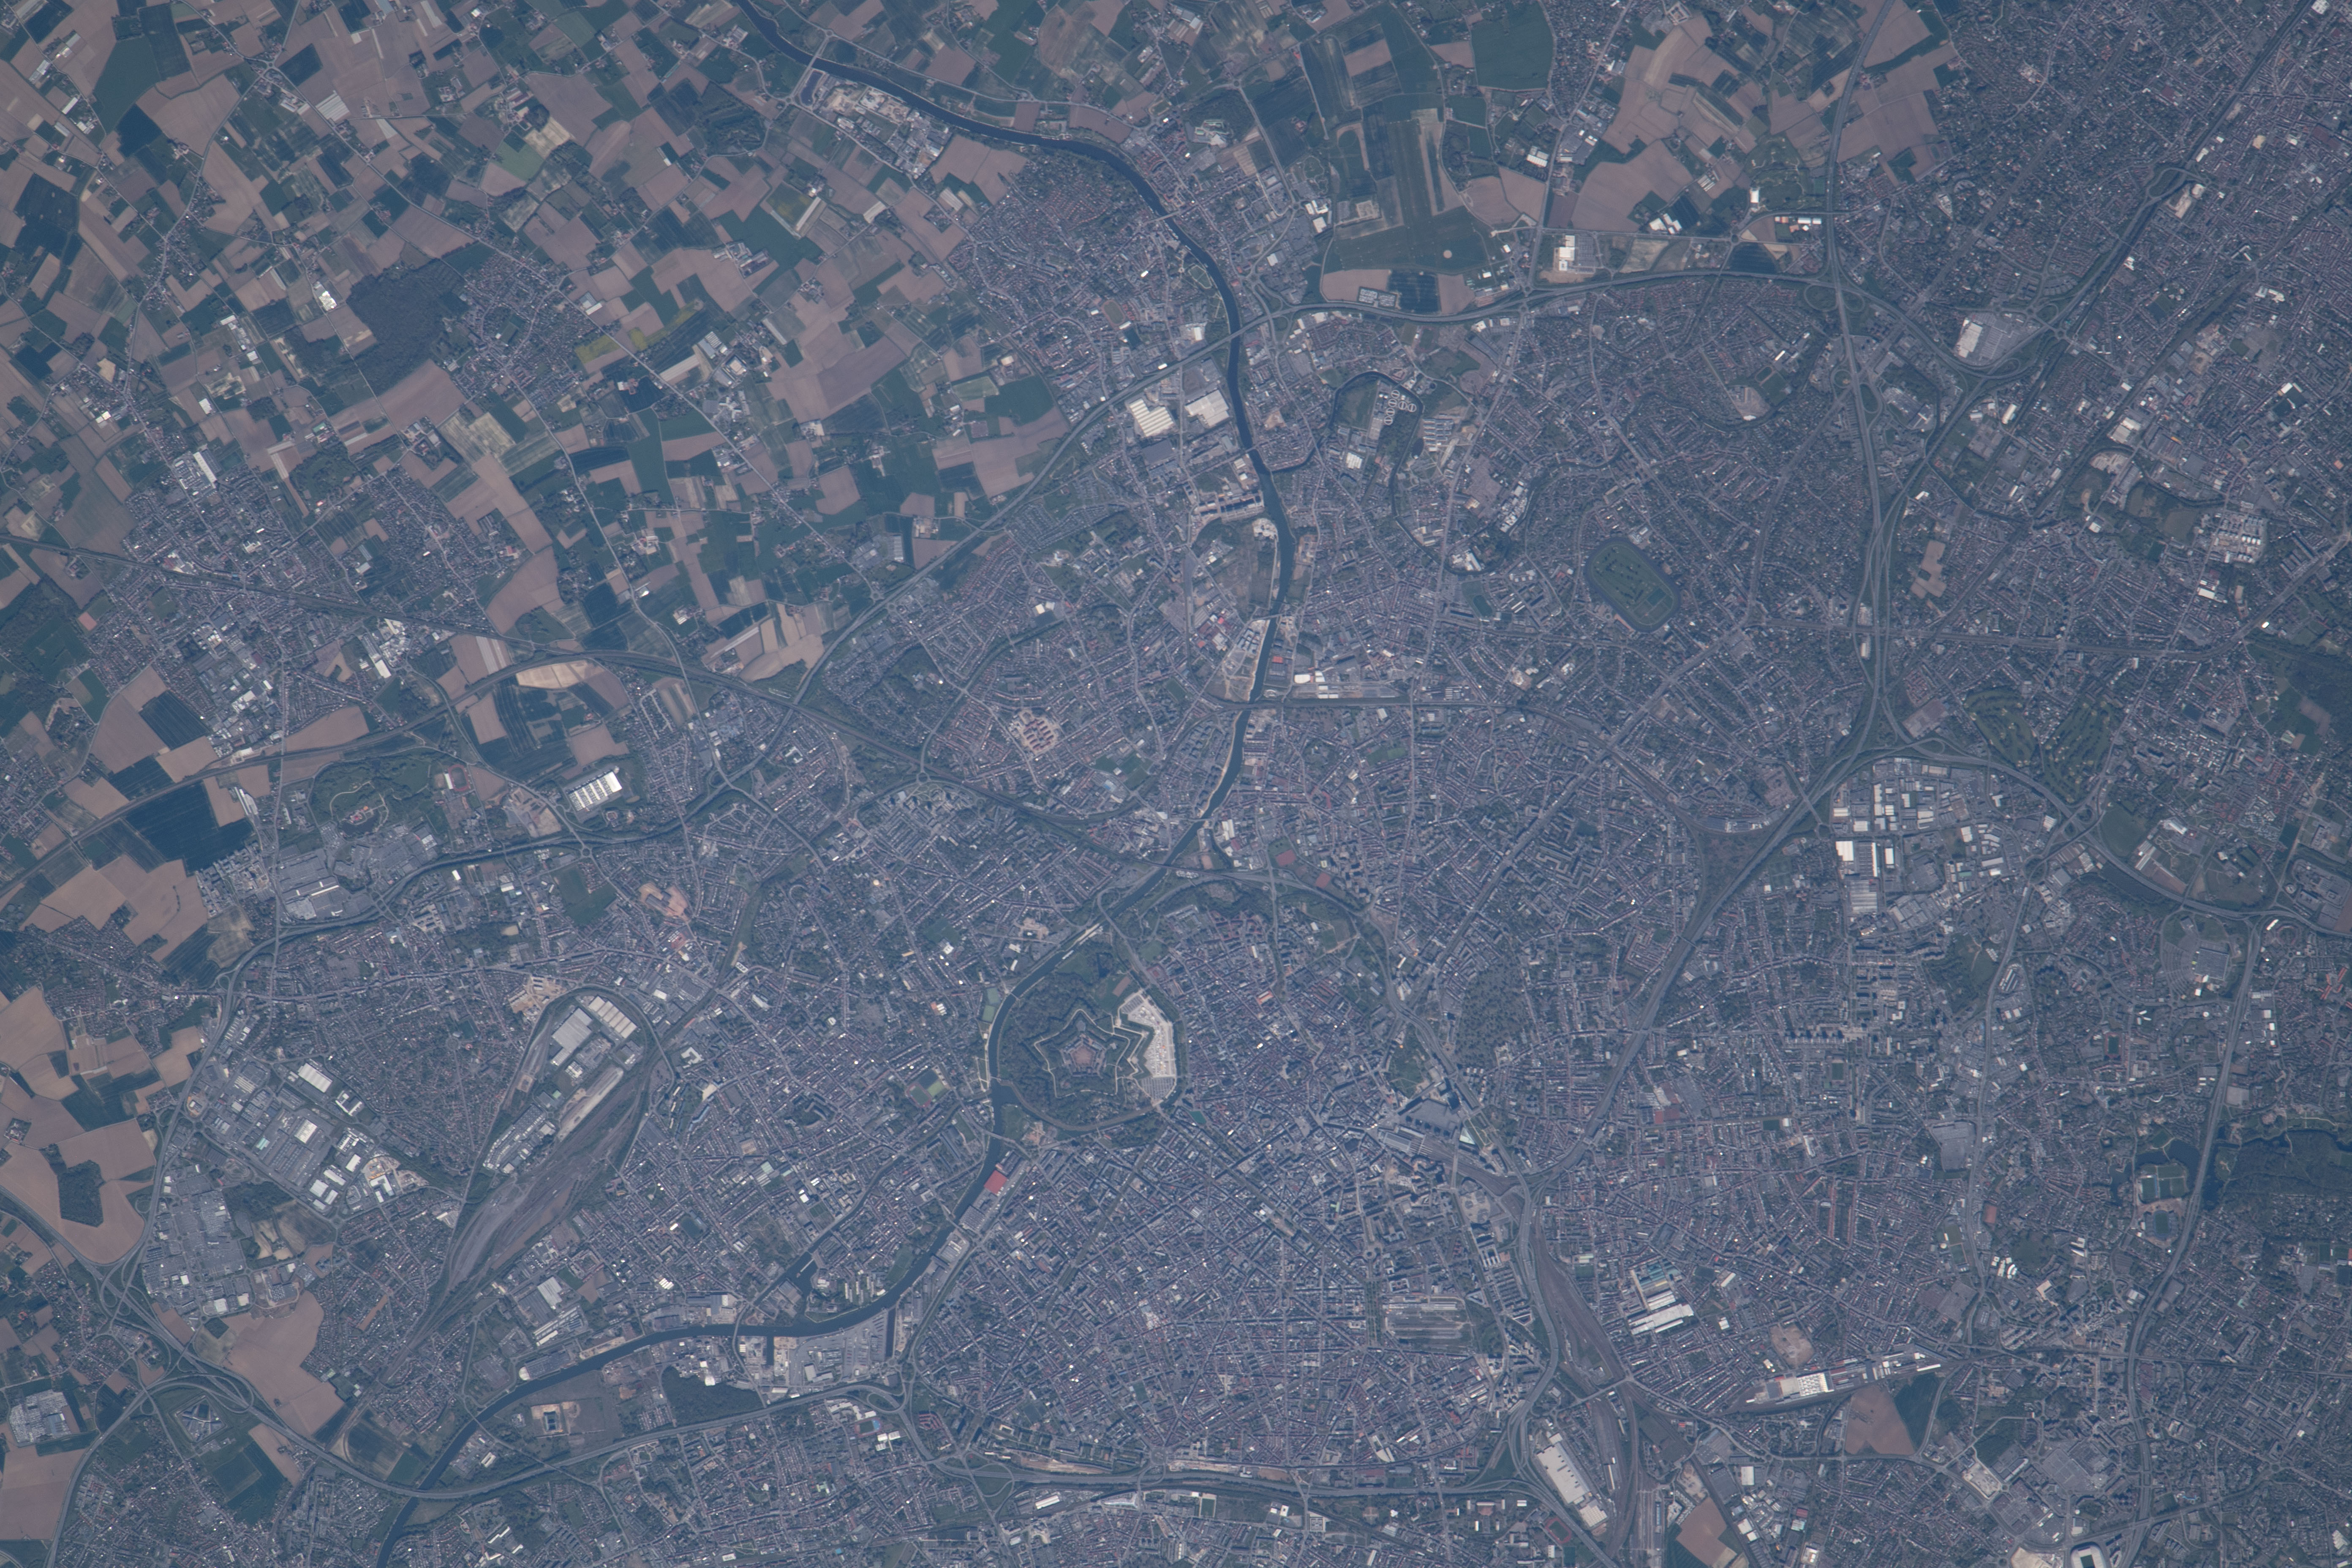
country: FRANCE
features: LILLE CITY, CITADEL OF LILLE
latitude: 50.7
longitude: 3.1
